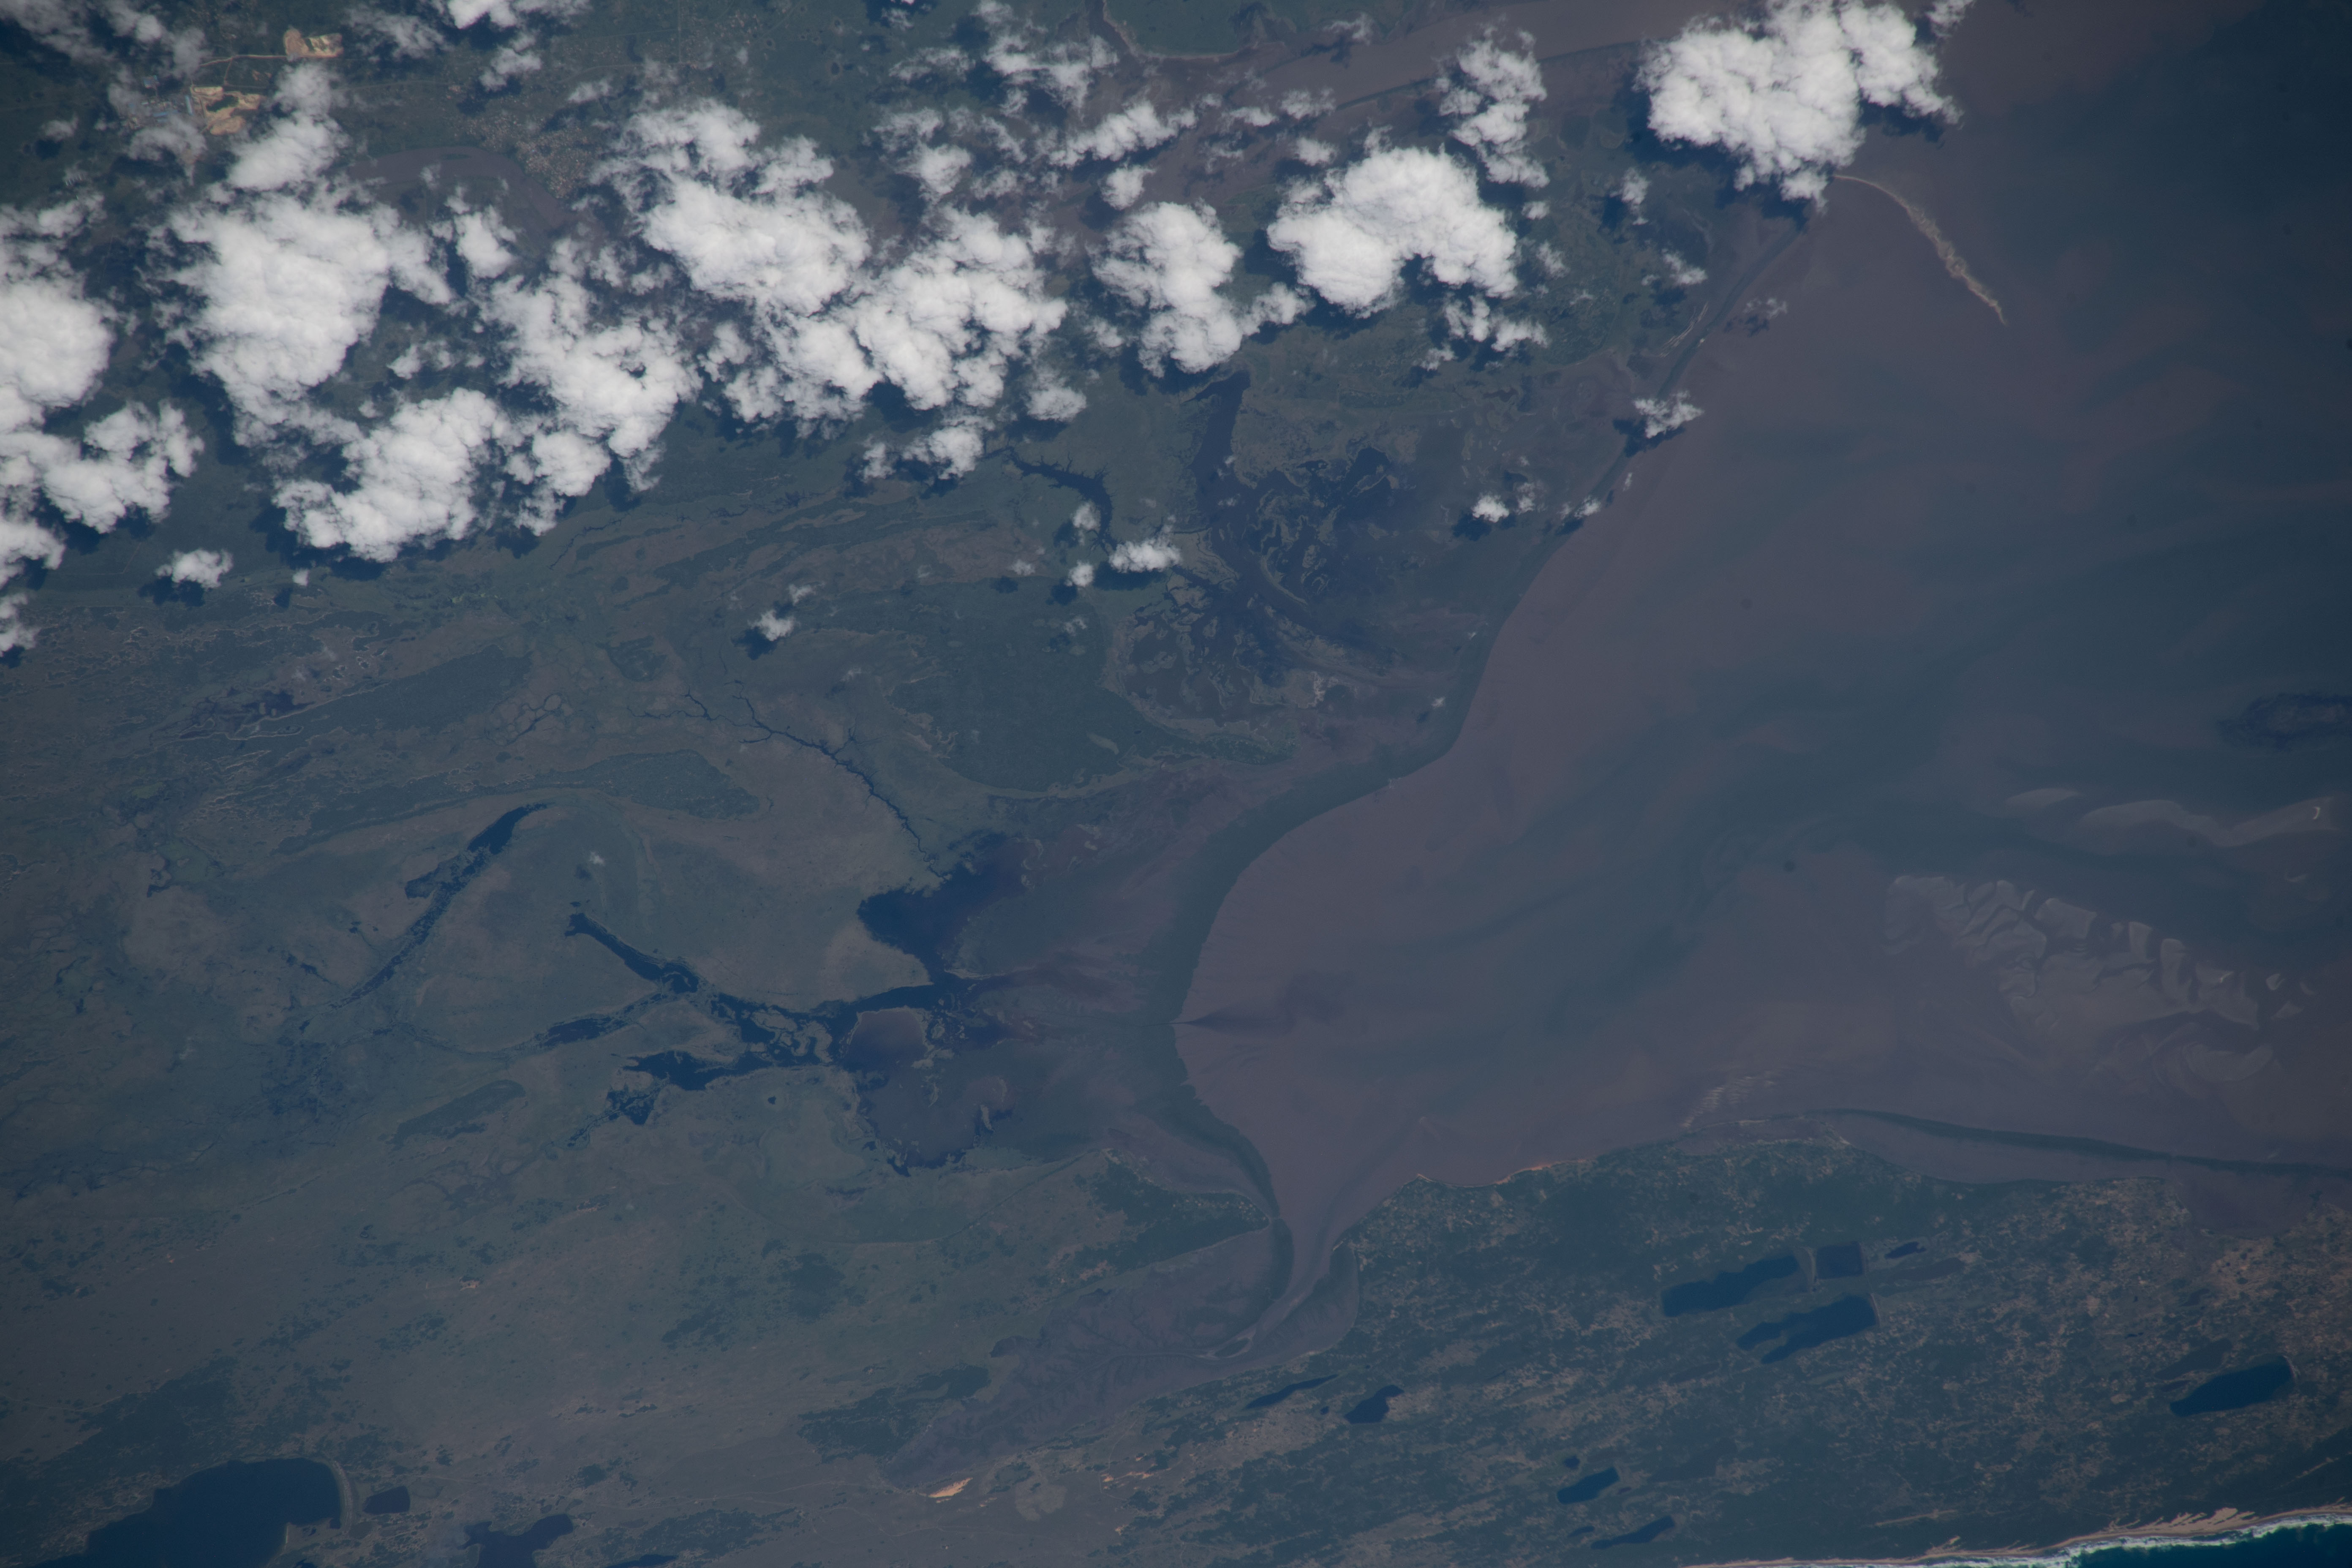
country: MOZAMBIQUE
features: MACHAVENE, MAPUTO BAY
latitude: -26.3
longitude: 32.8
